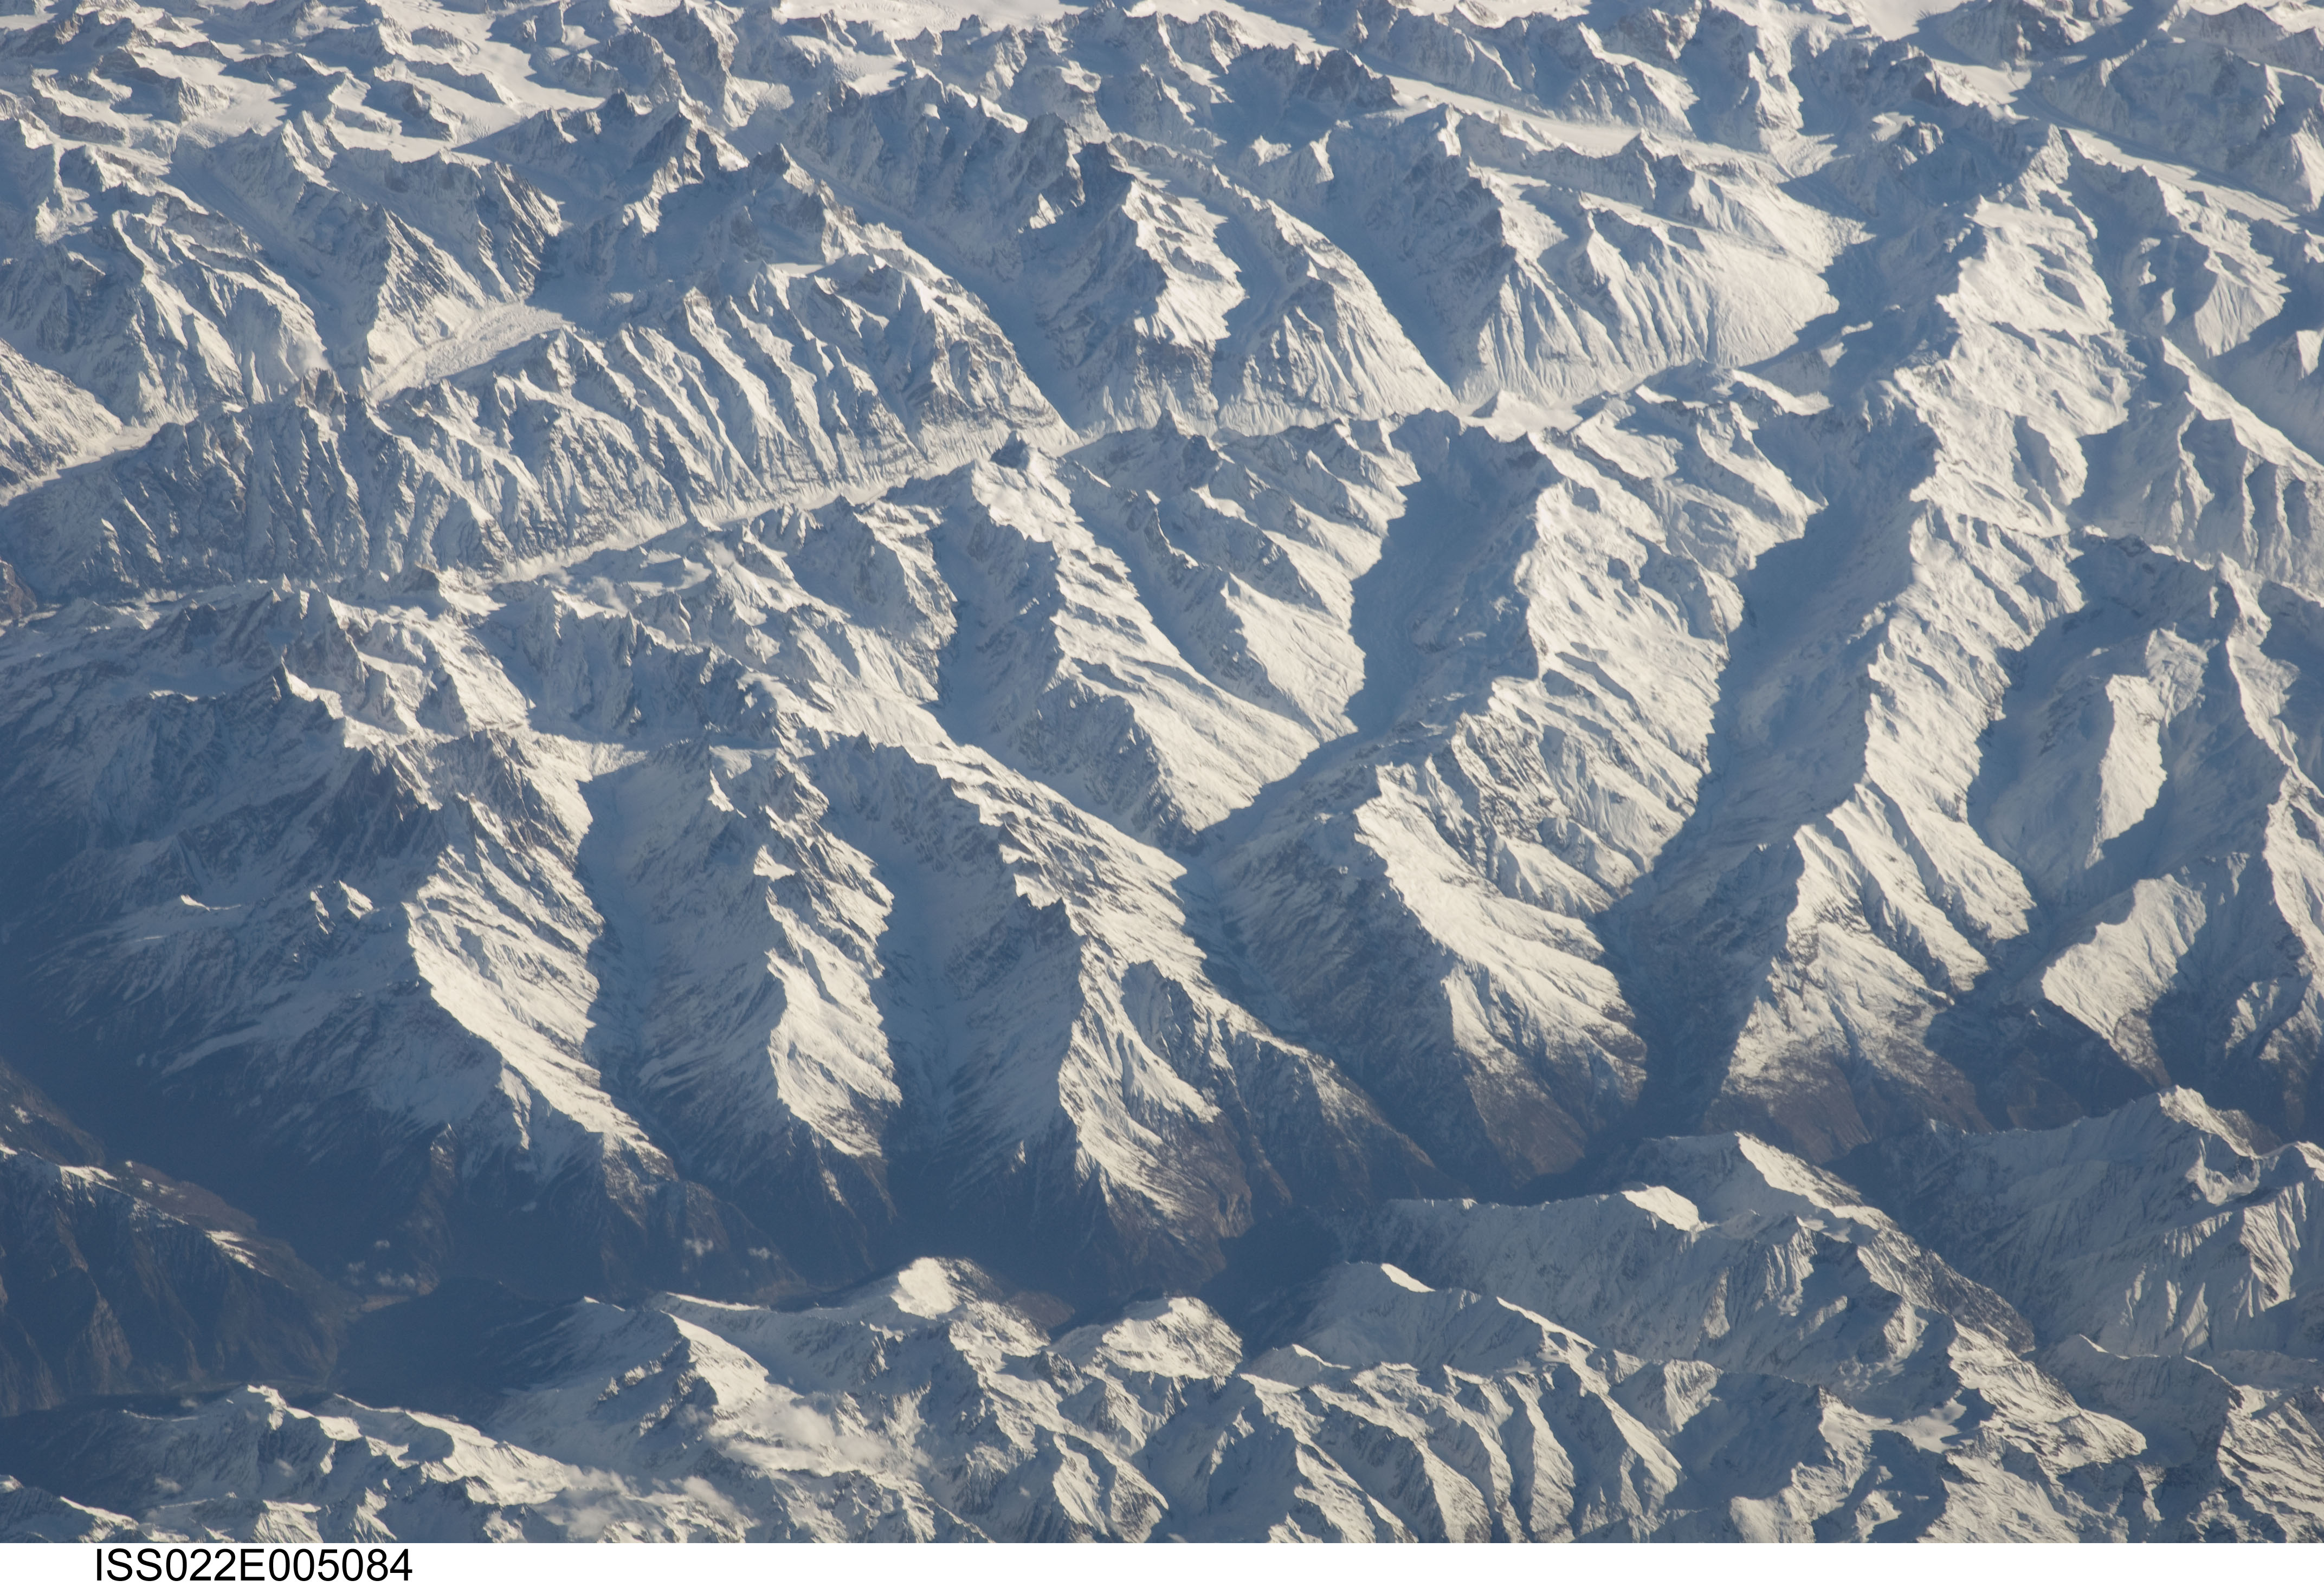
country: INDIA
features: PAN-HIMALAYA RA., DHARLANG R. VALLEY
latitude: 33.2
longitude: 76.4
